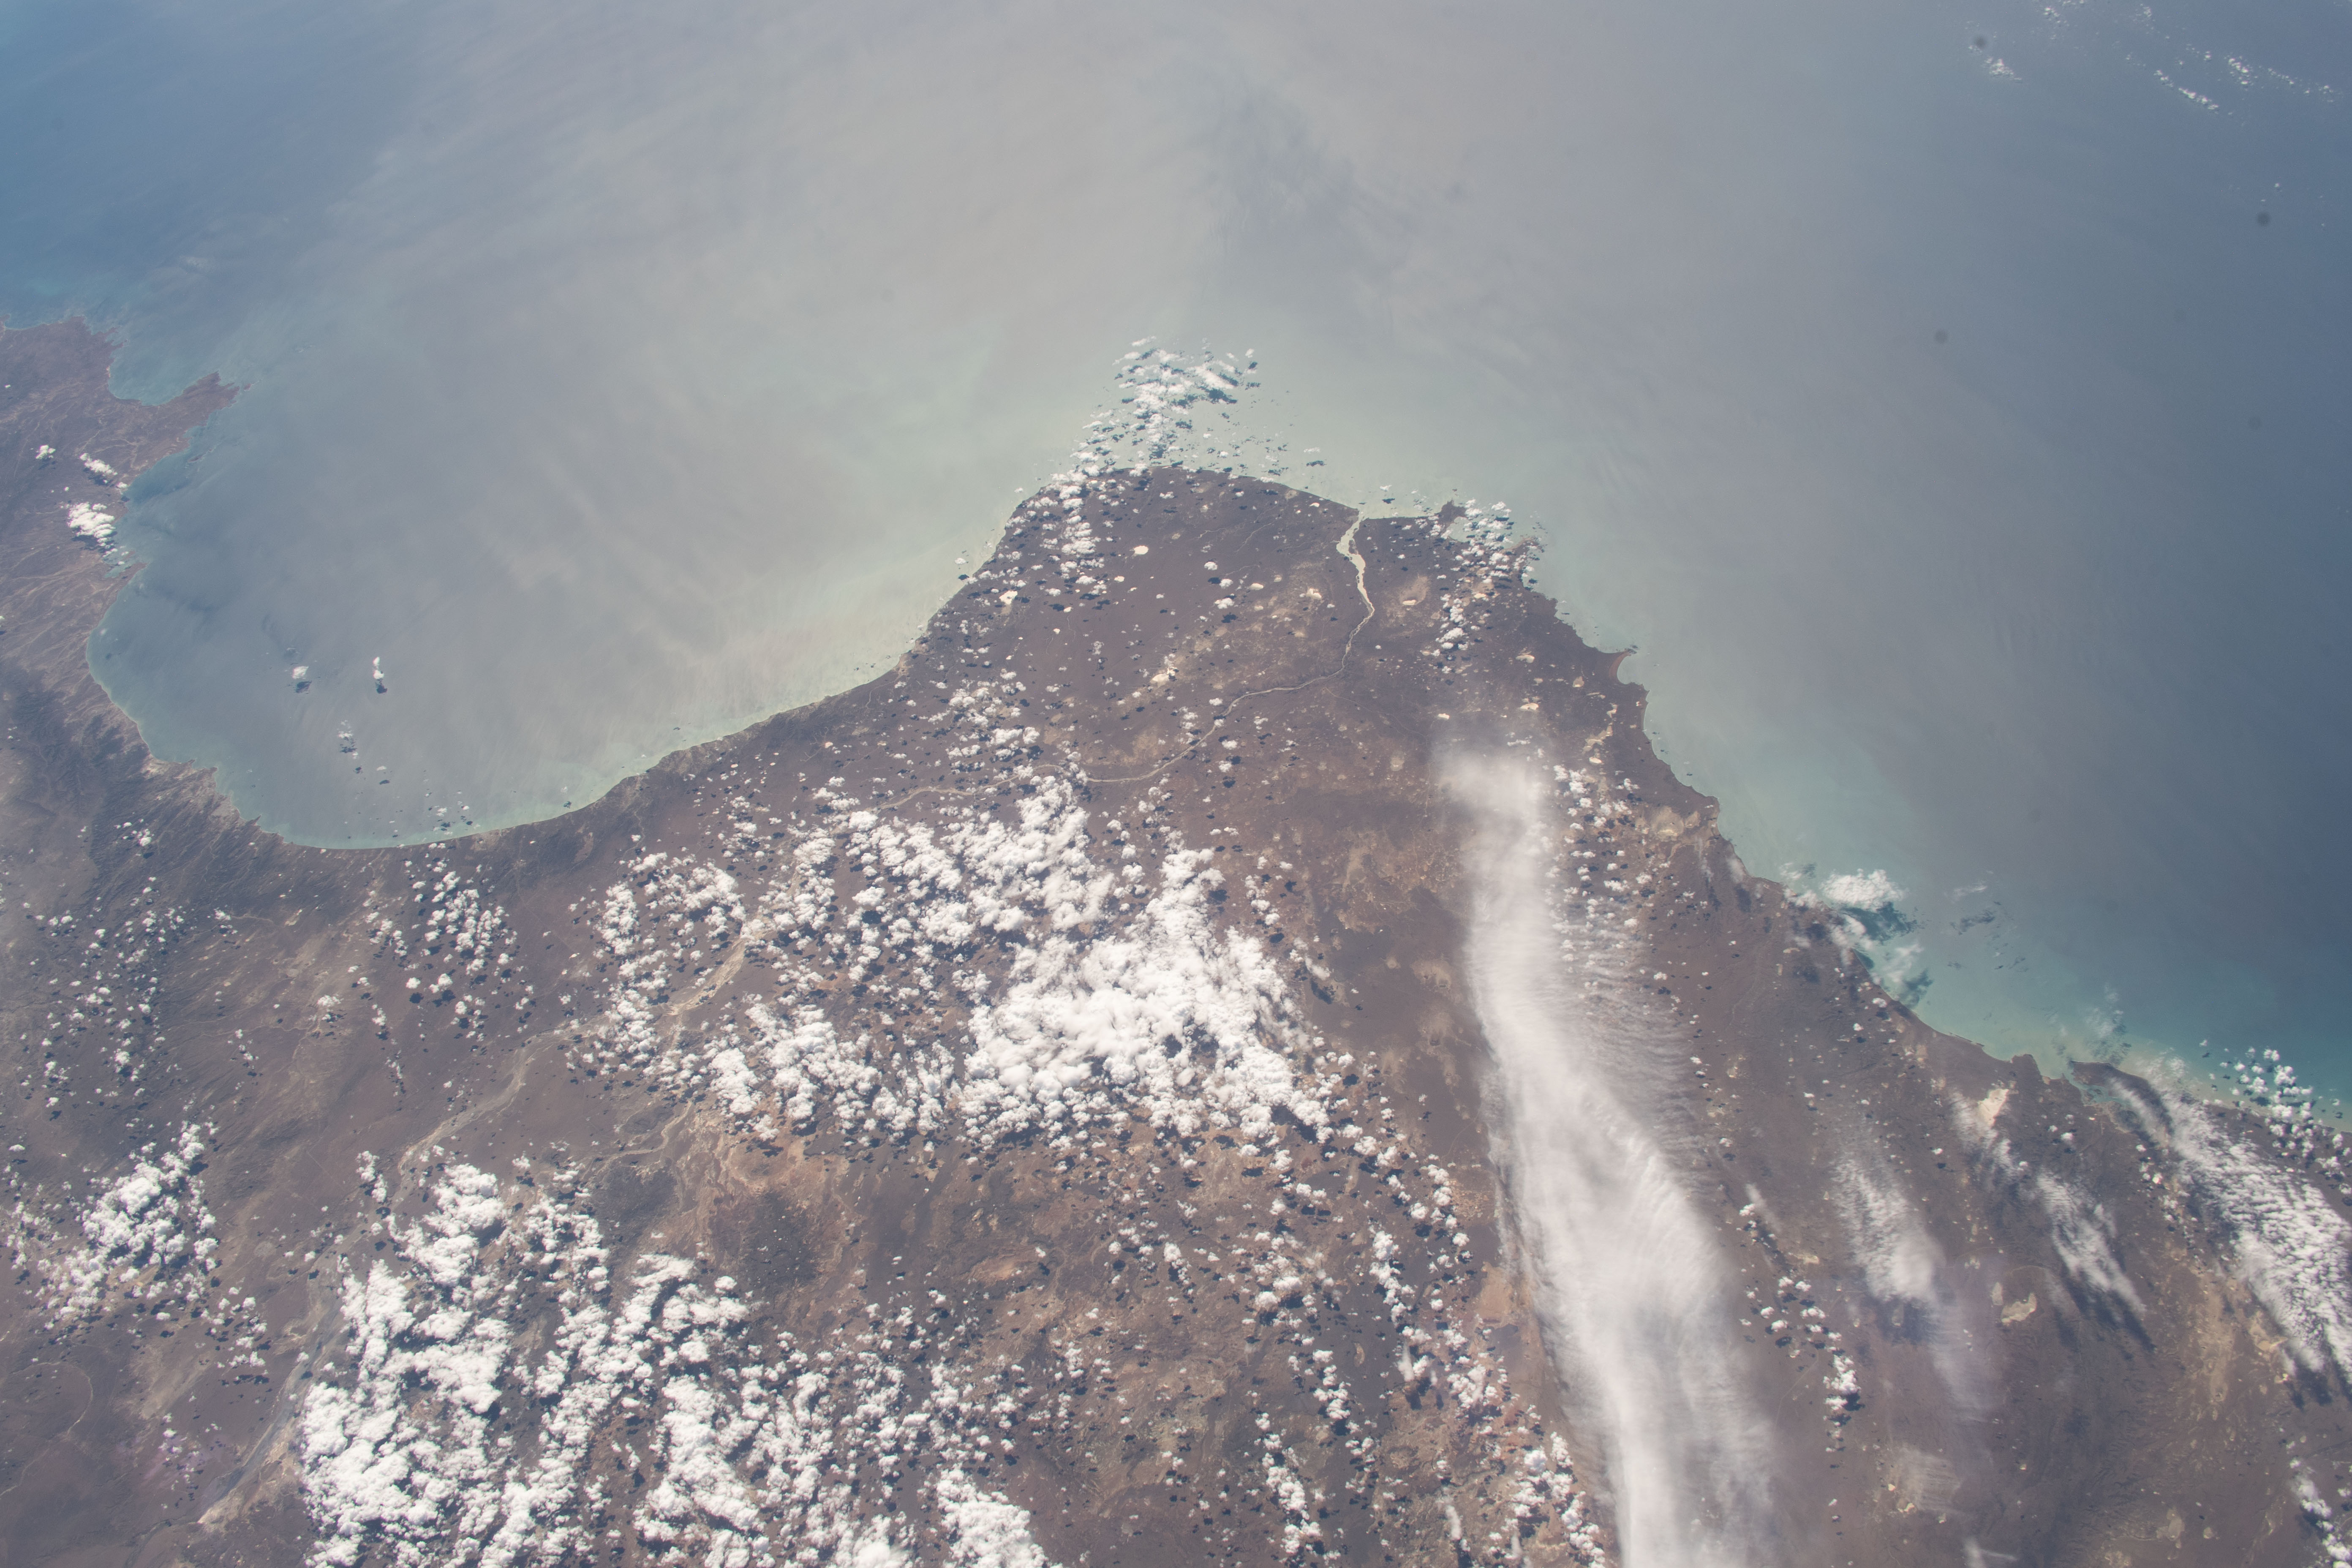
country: ARGENTINA
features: GOLFO SAN JORGE
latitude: -47.5
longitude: -67.0
